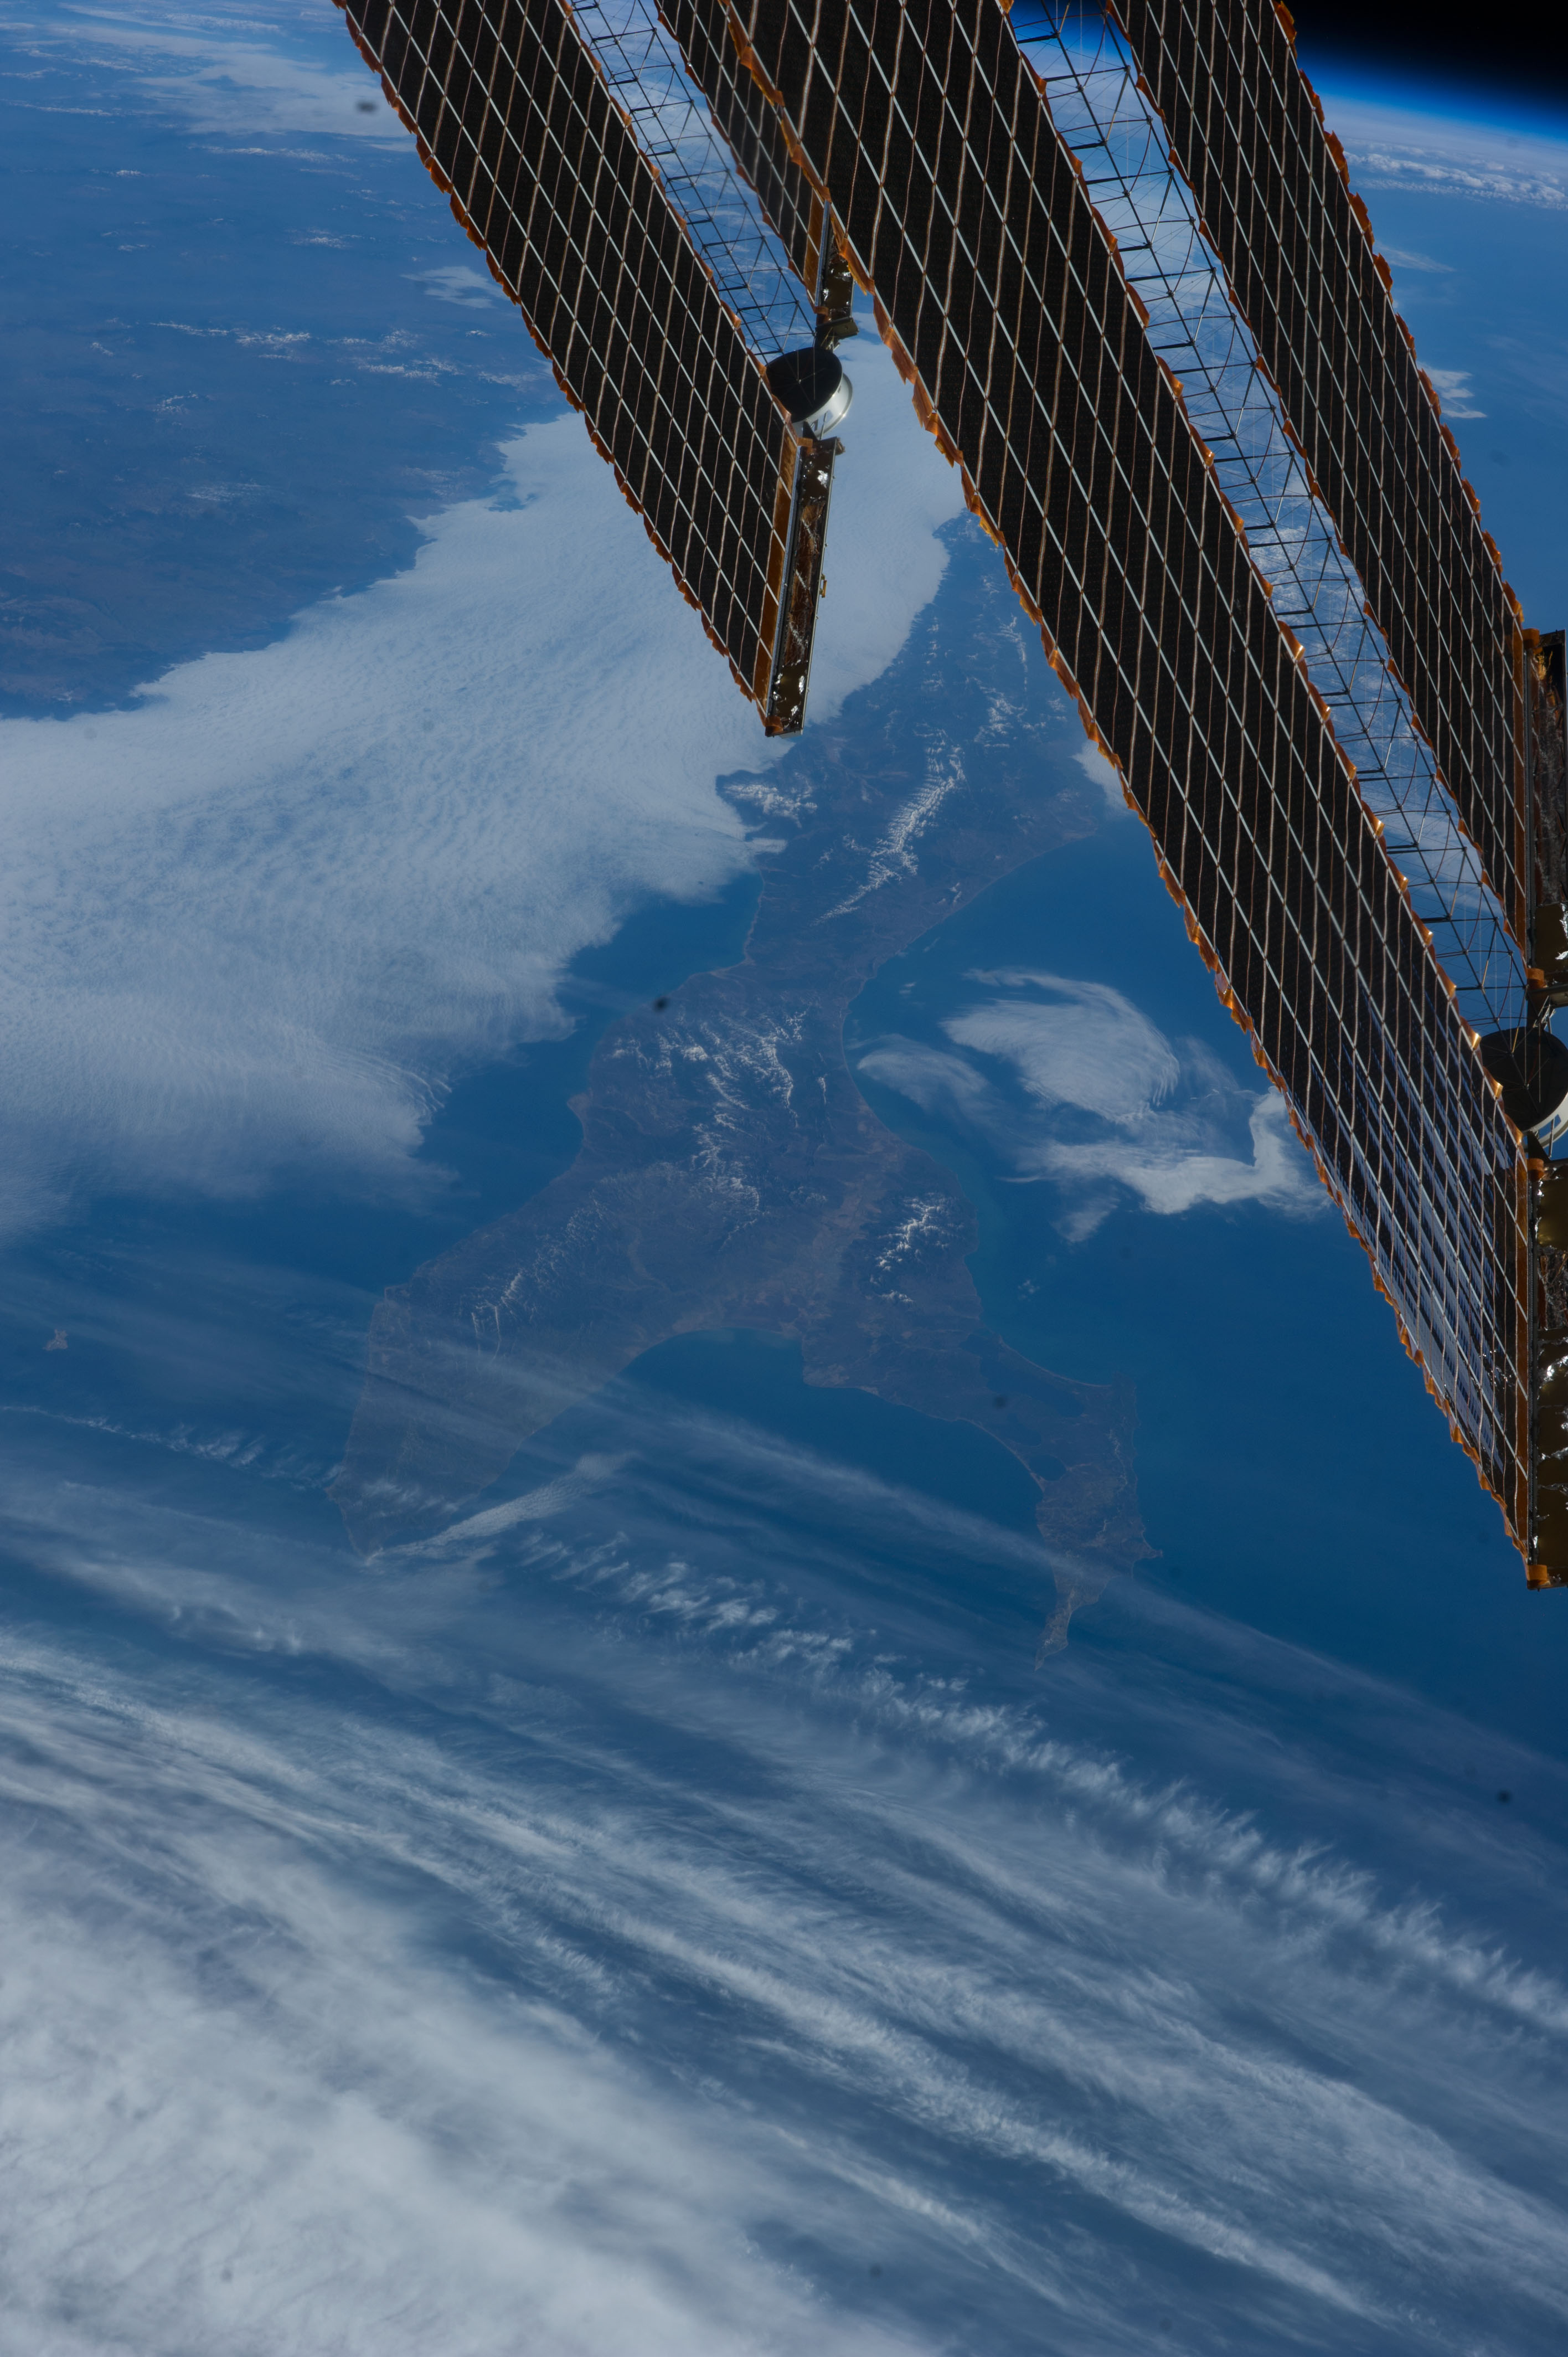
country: RUSSIAN_FEDERATION
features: ISLAND, VEGETATION, EARTH LIMB, SEA OF OKHOTSK, BUKHTA LOSOSEY, SAKHALIN, GORA LOPTAINA
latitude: 47.1
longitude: 142.6
